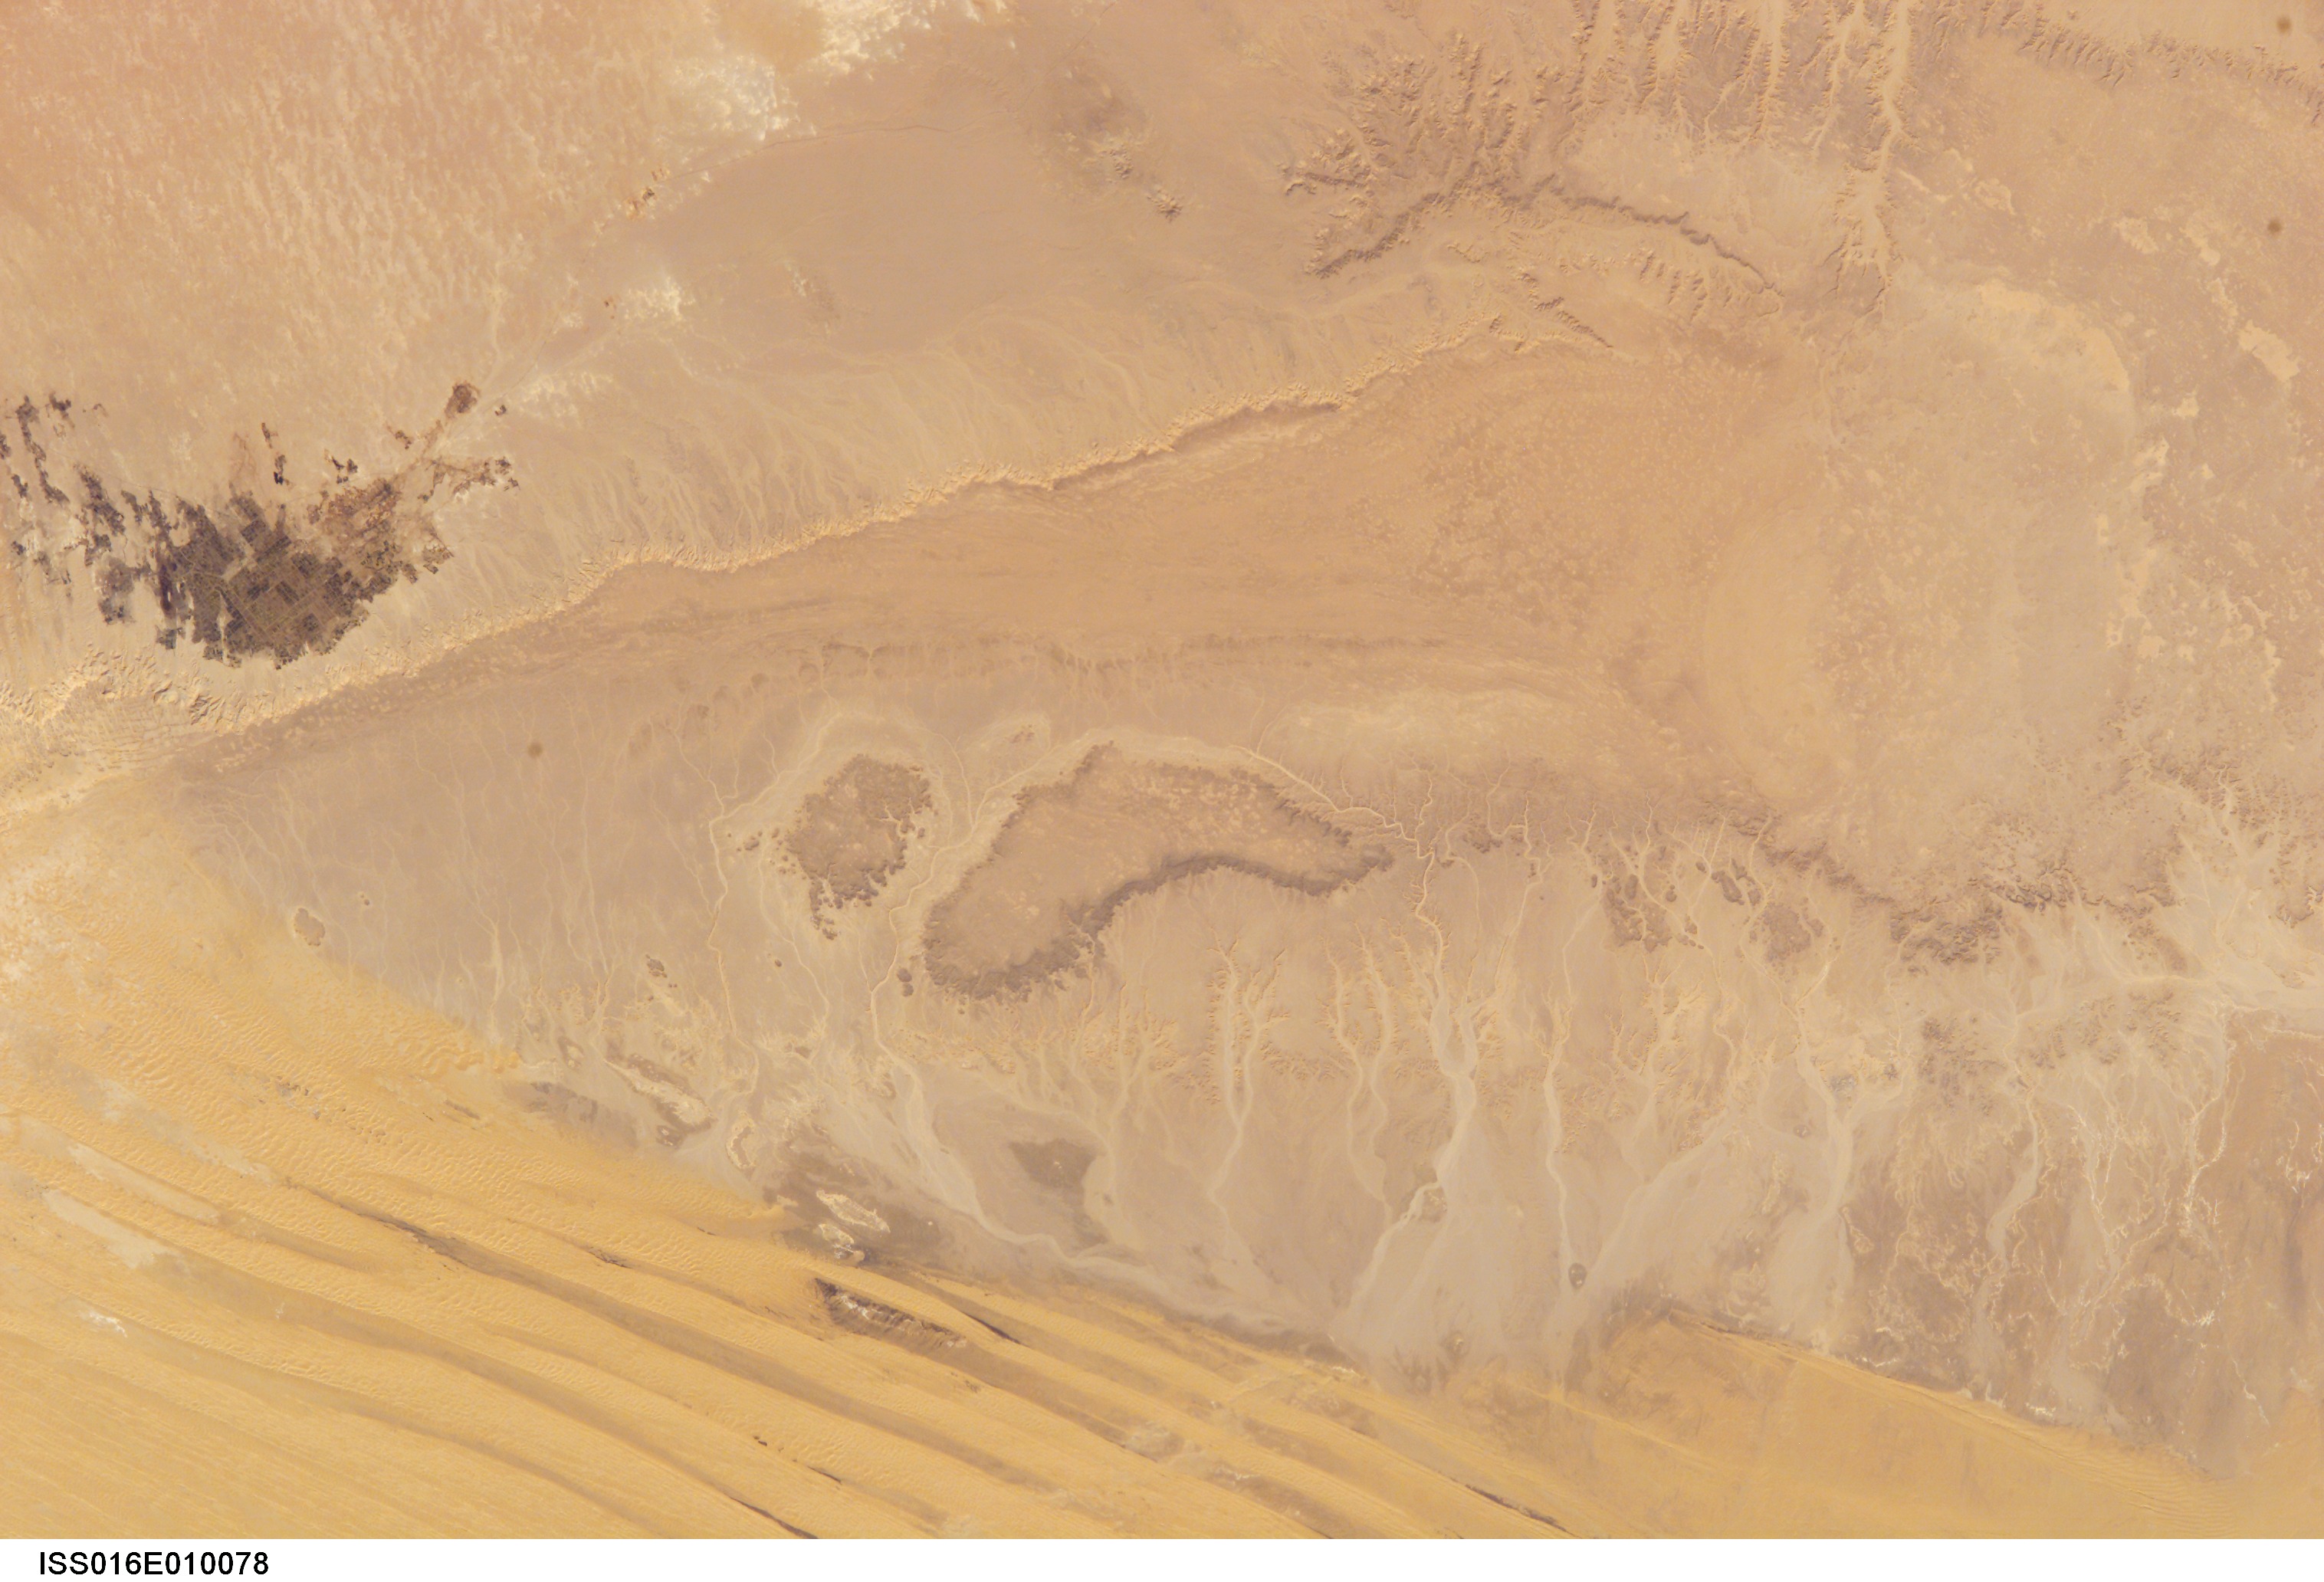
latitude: 26.0
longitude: 28.5
